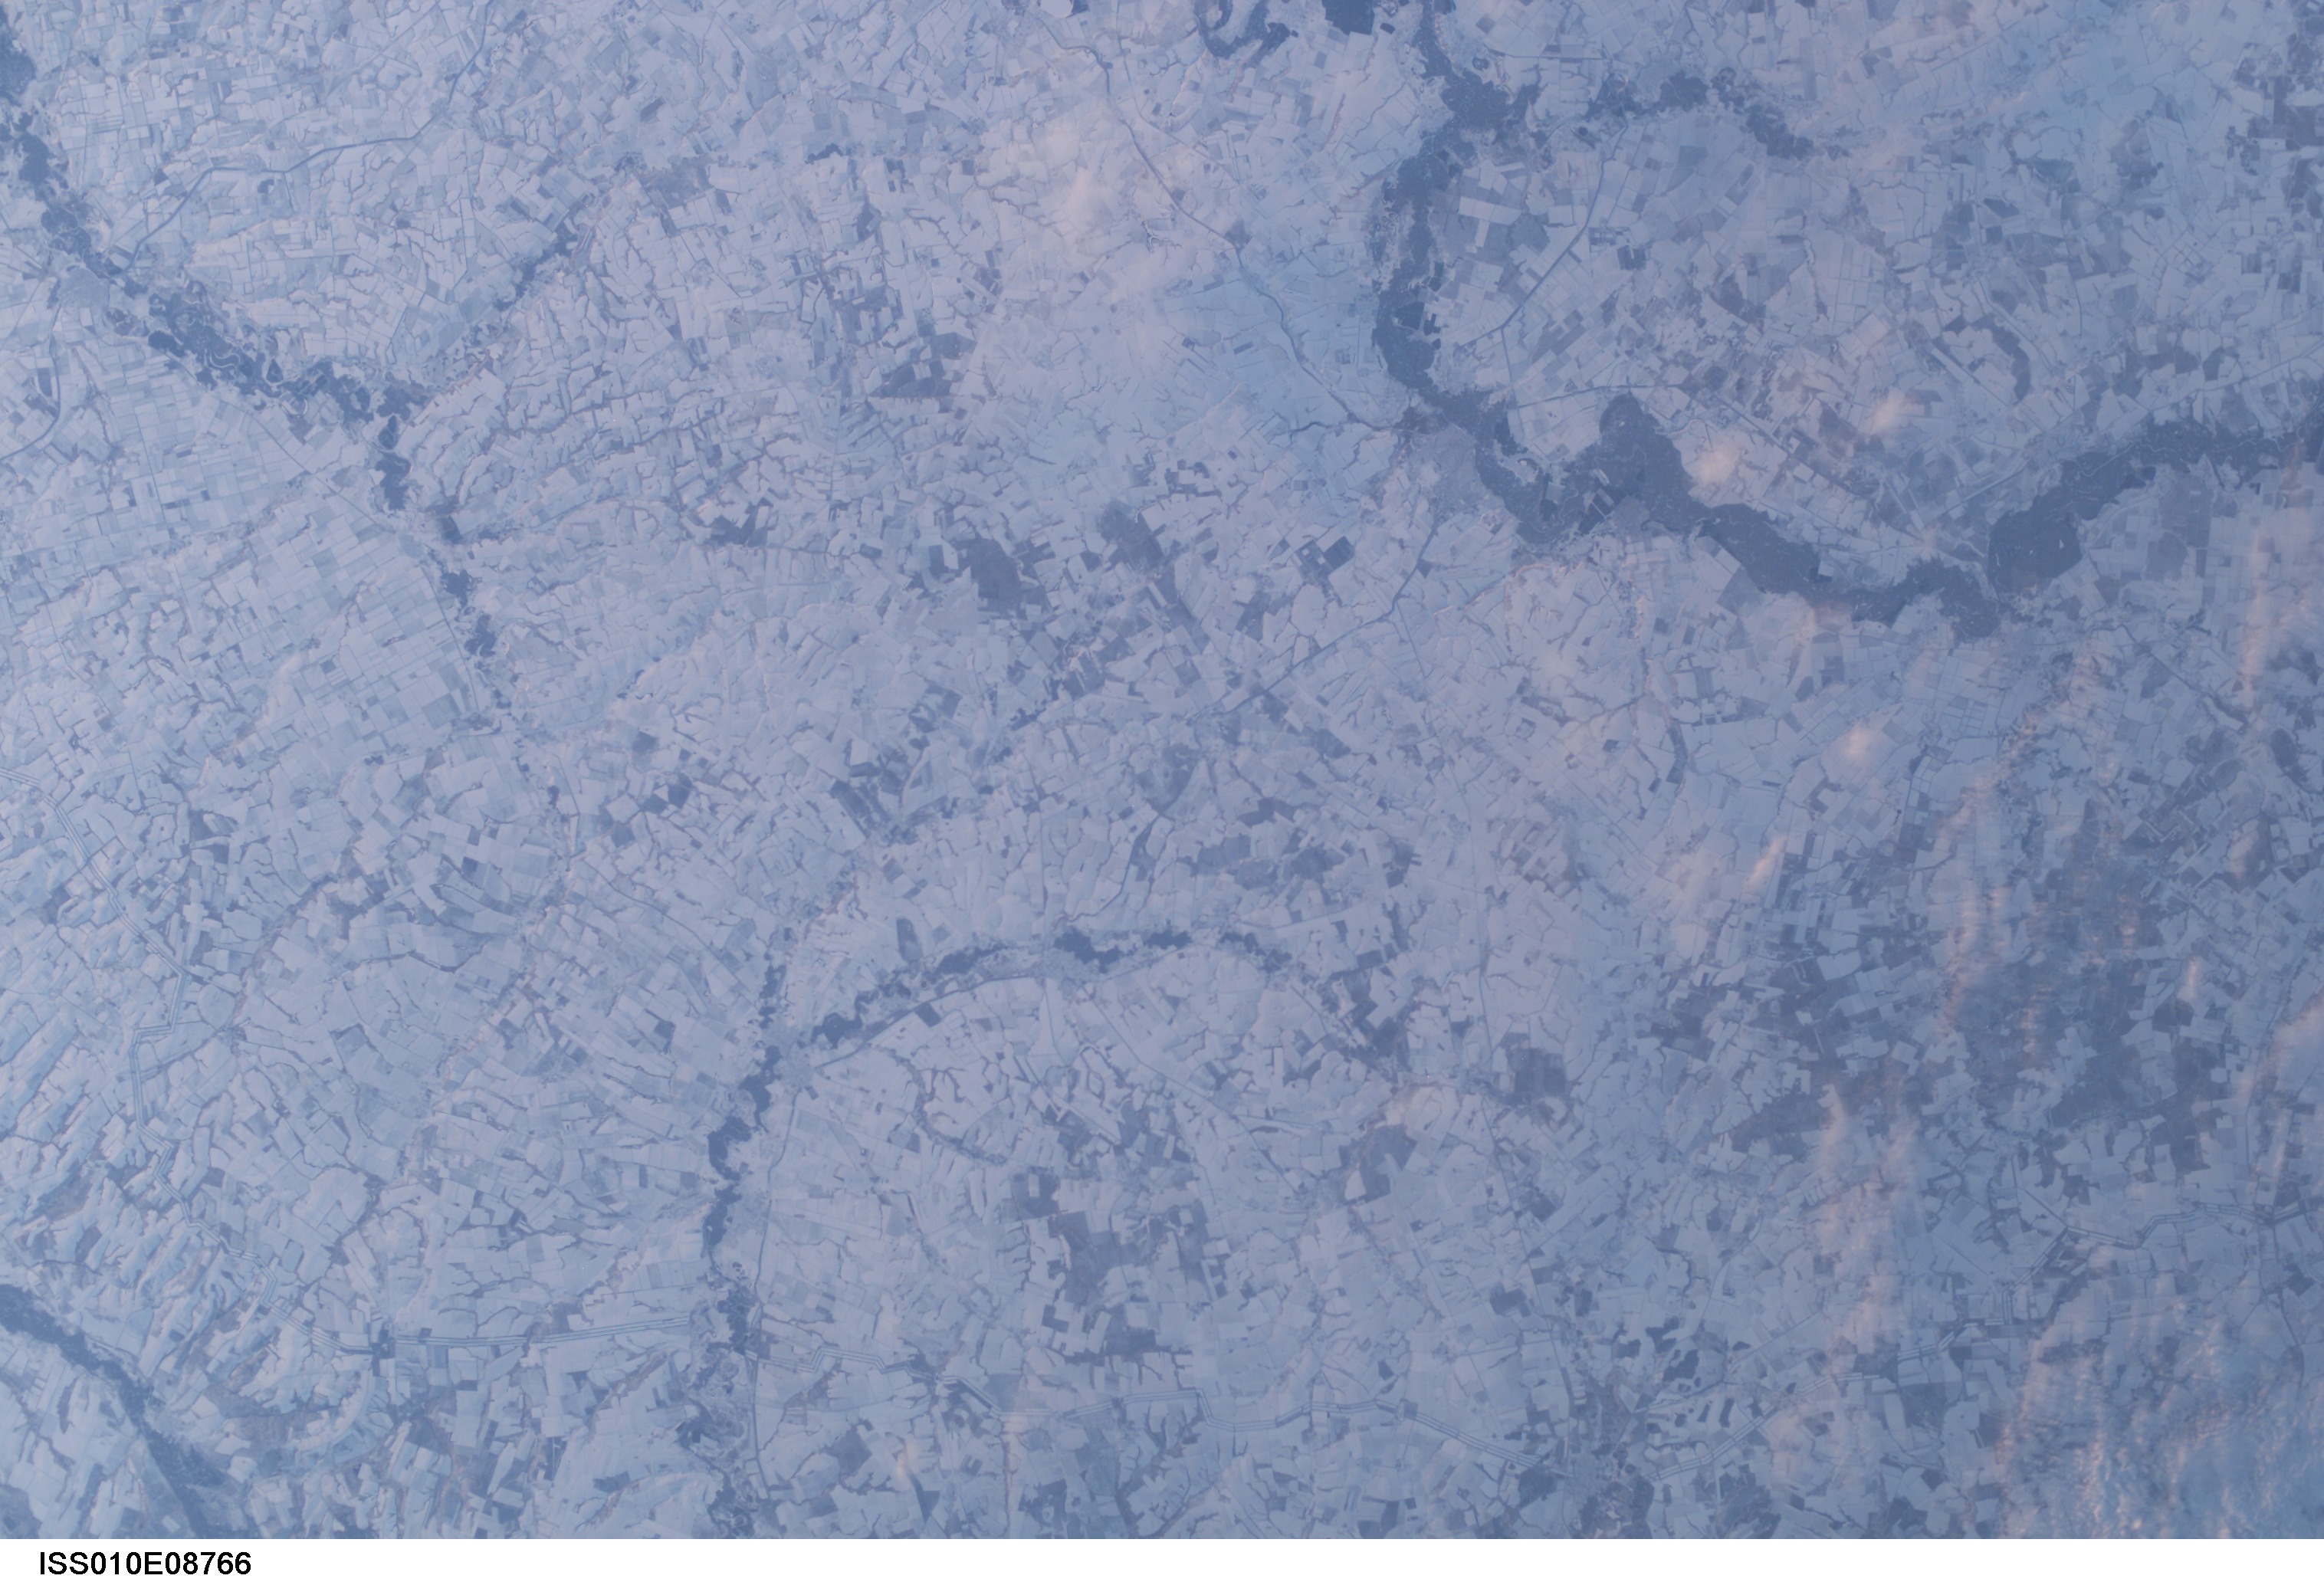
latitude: 51.0
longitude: 43.0
